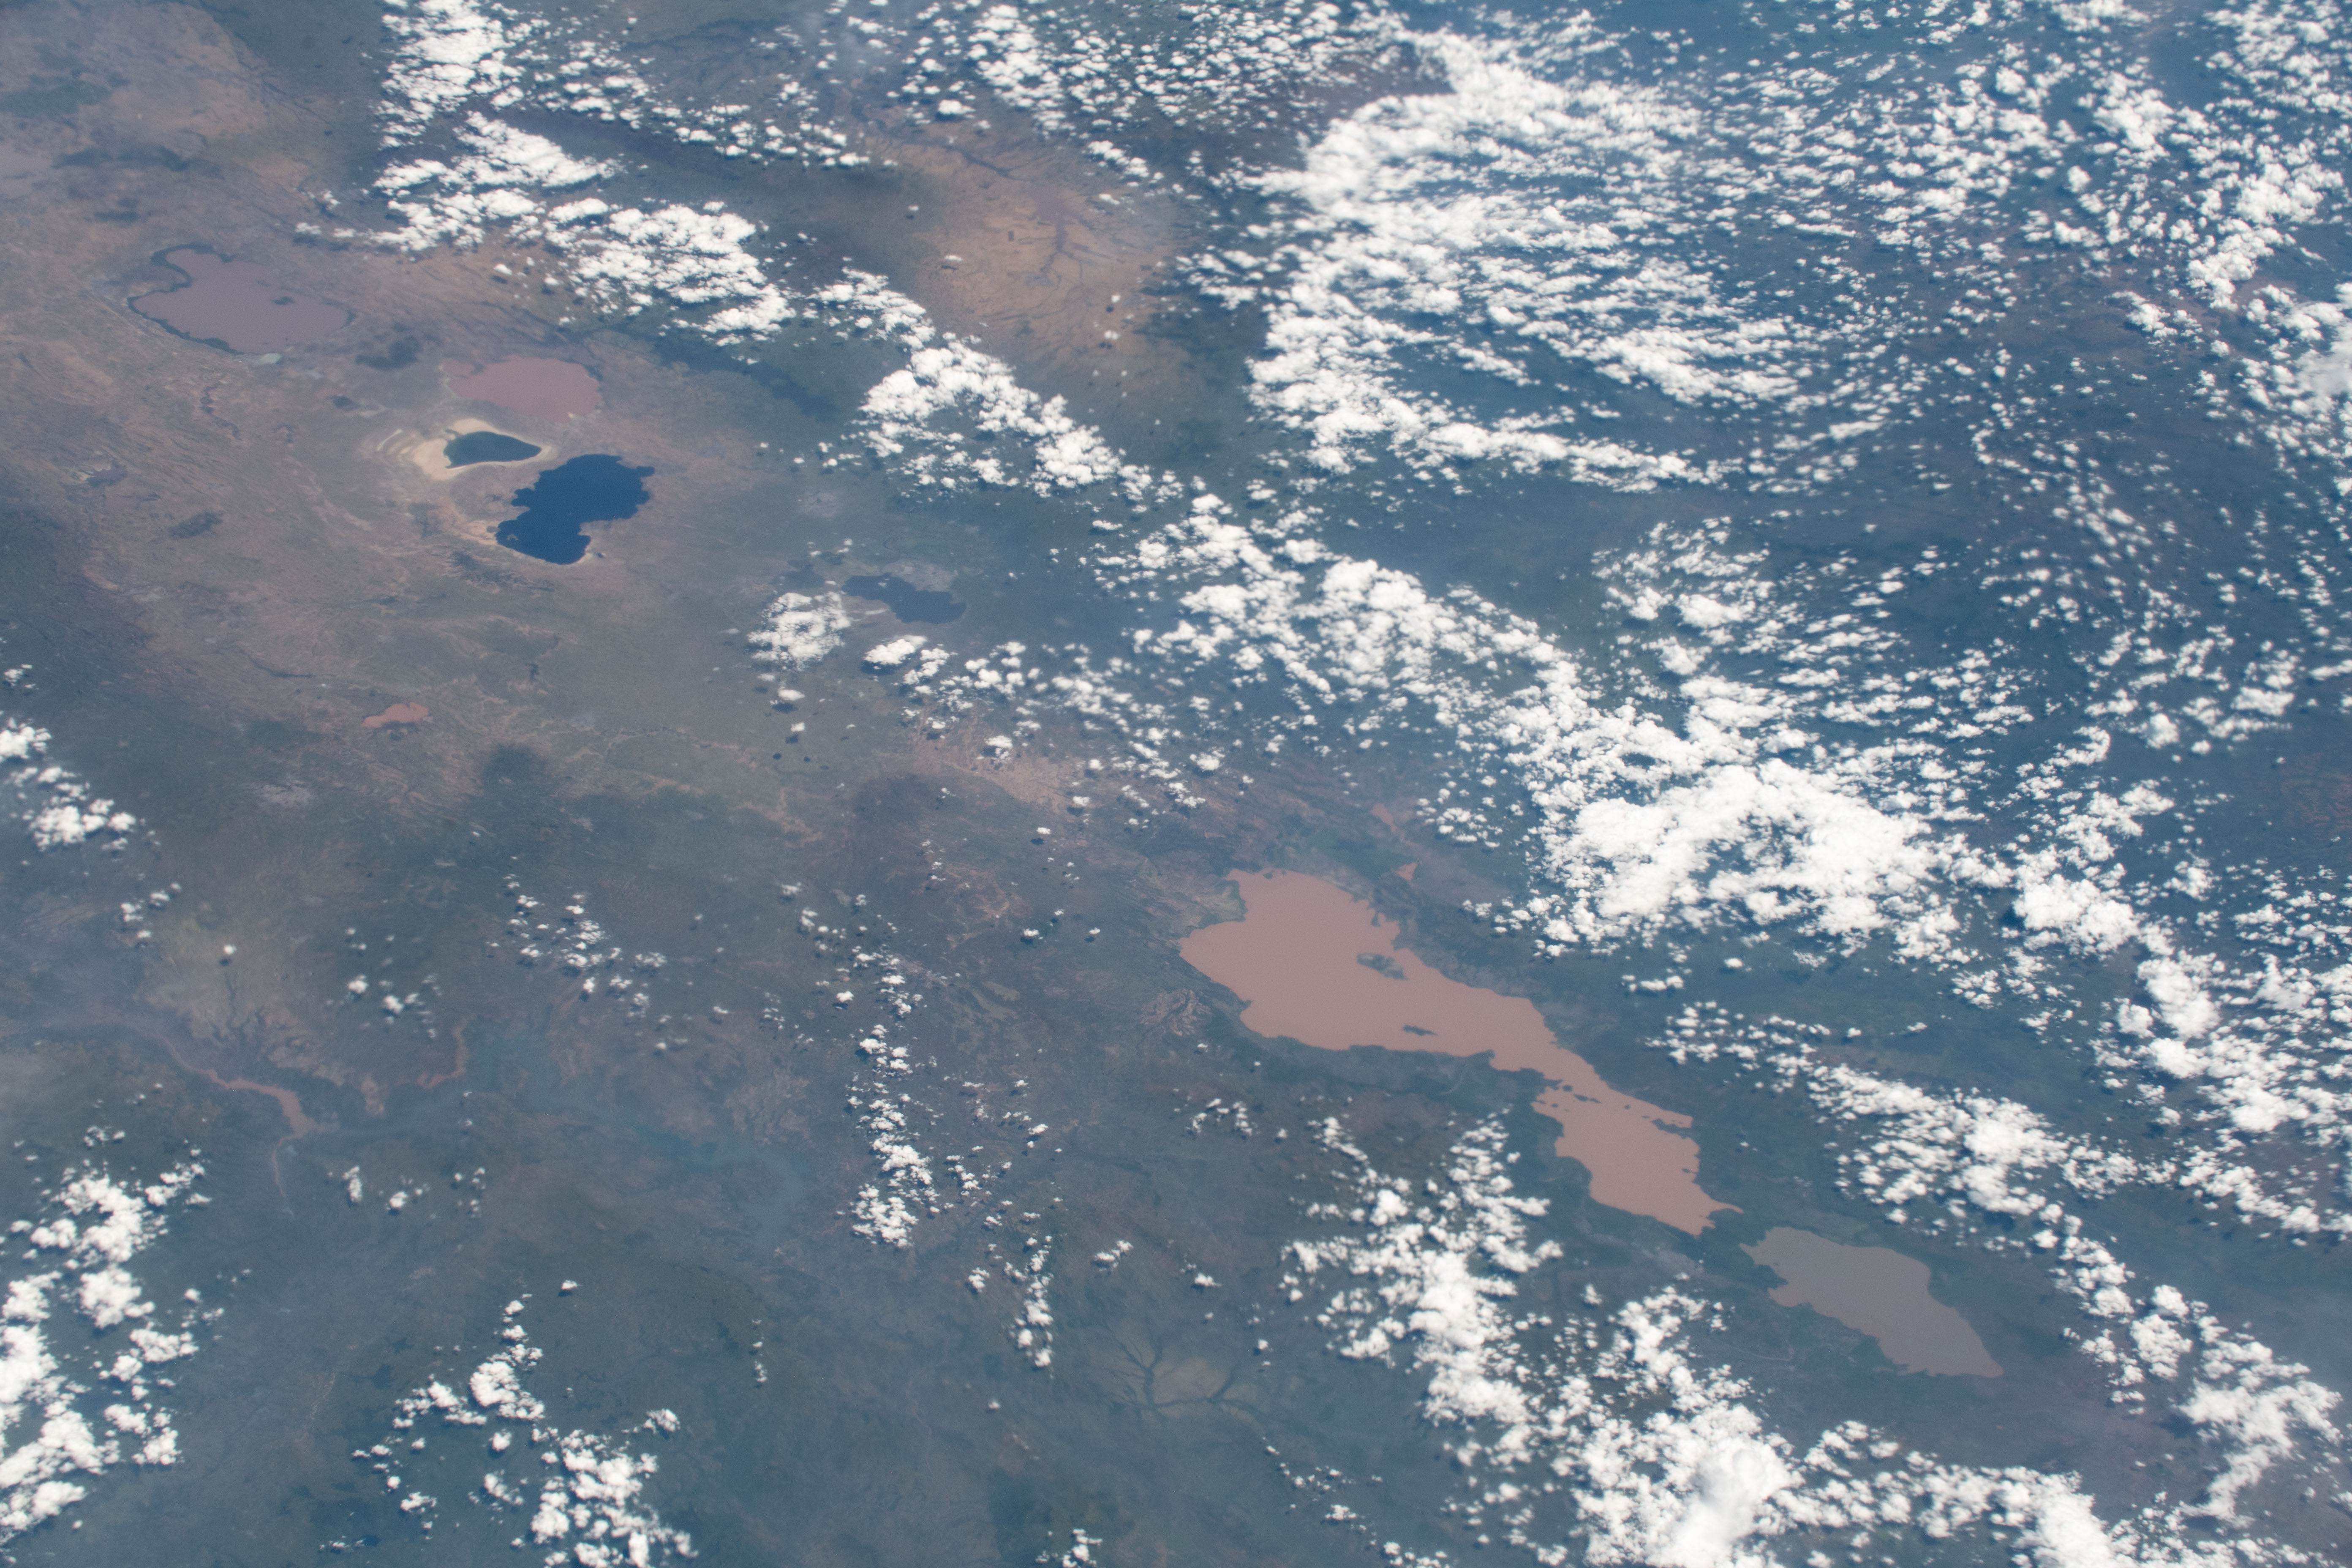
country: ETHIOPIA
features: ABAYA LAKE, ABIDJATTA-SHALLA NATIONAL PARK, SHALA LAKE, ABIJATA LAKE
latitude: 6.5
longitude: 38.5
